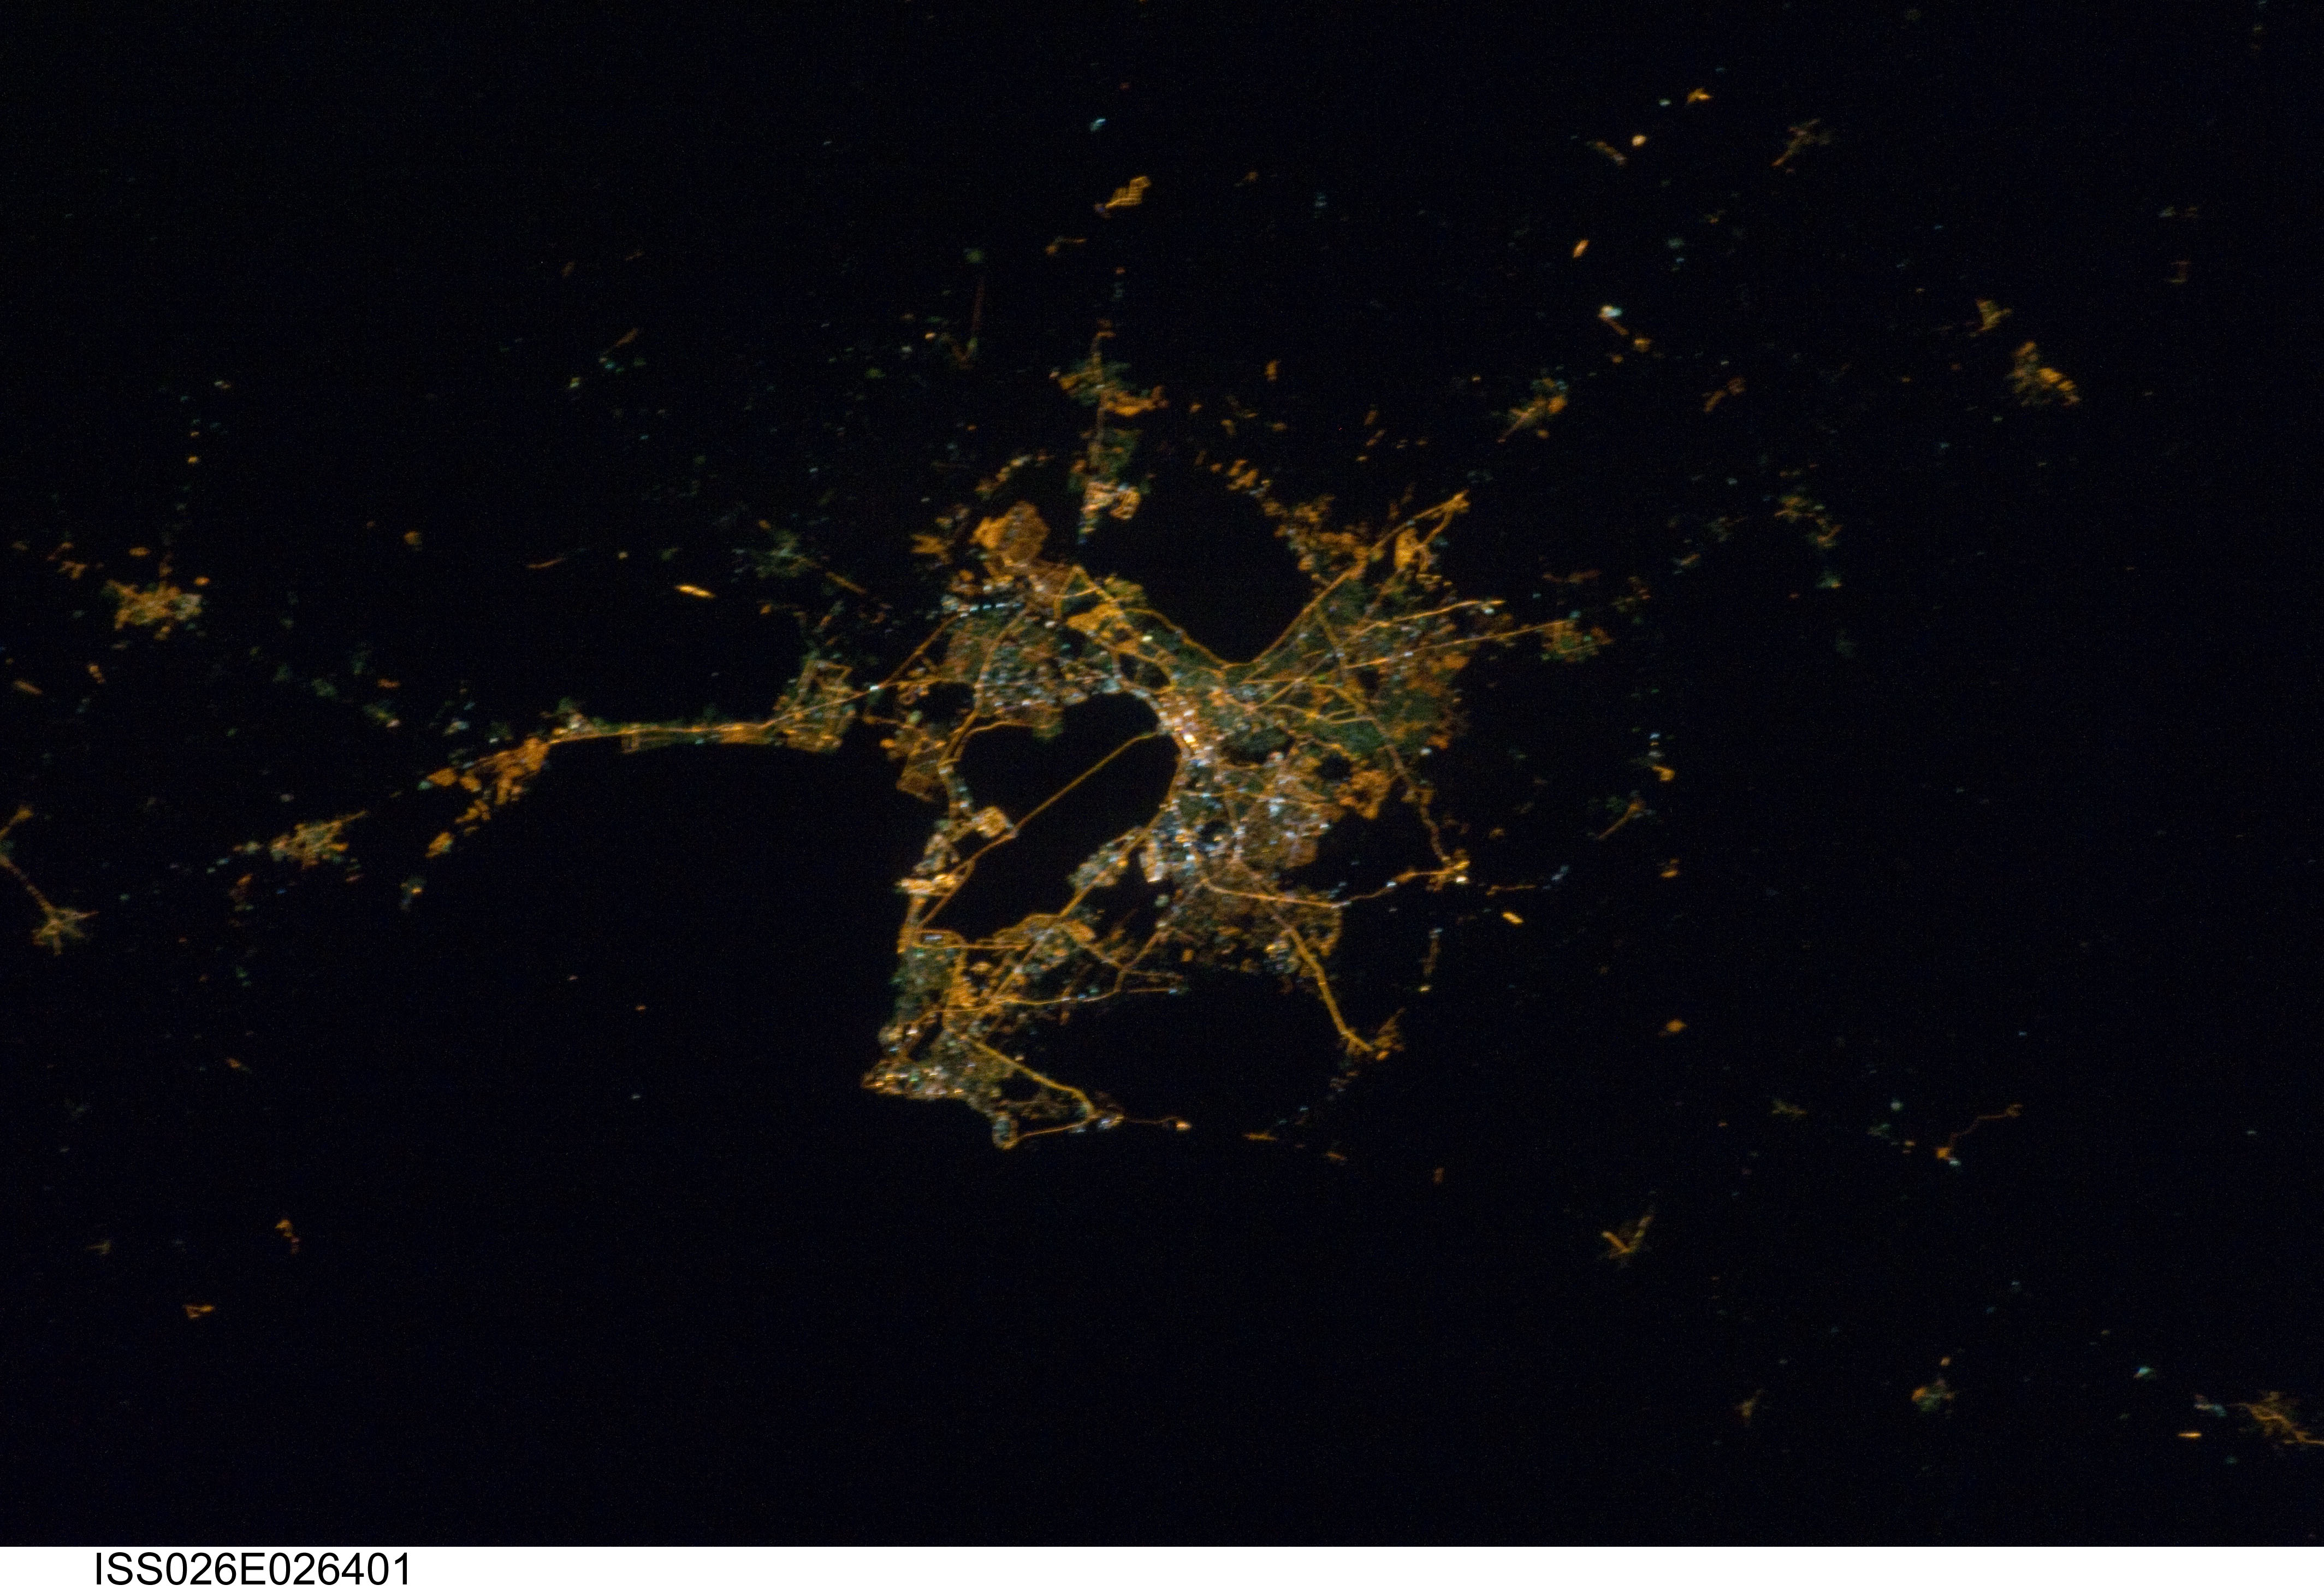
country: TUNISIA
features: TUNIS AT NIGHT
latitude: 36.8
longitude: 10.2
